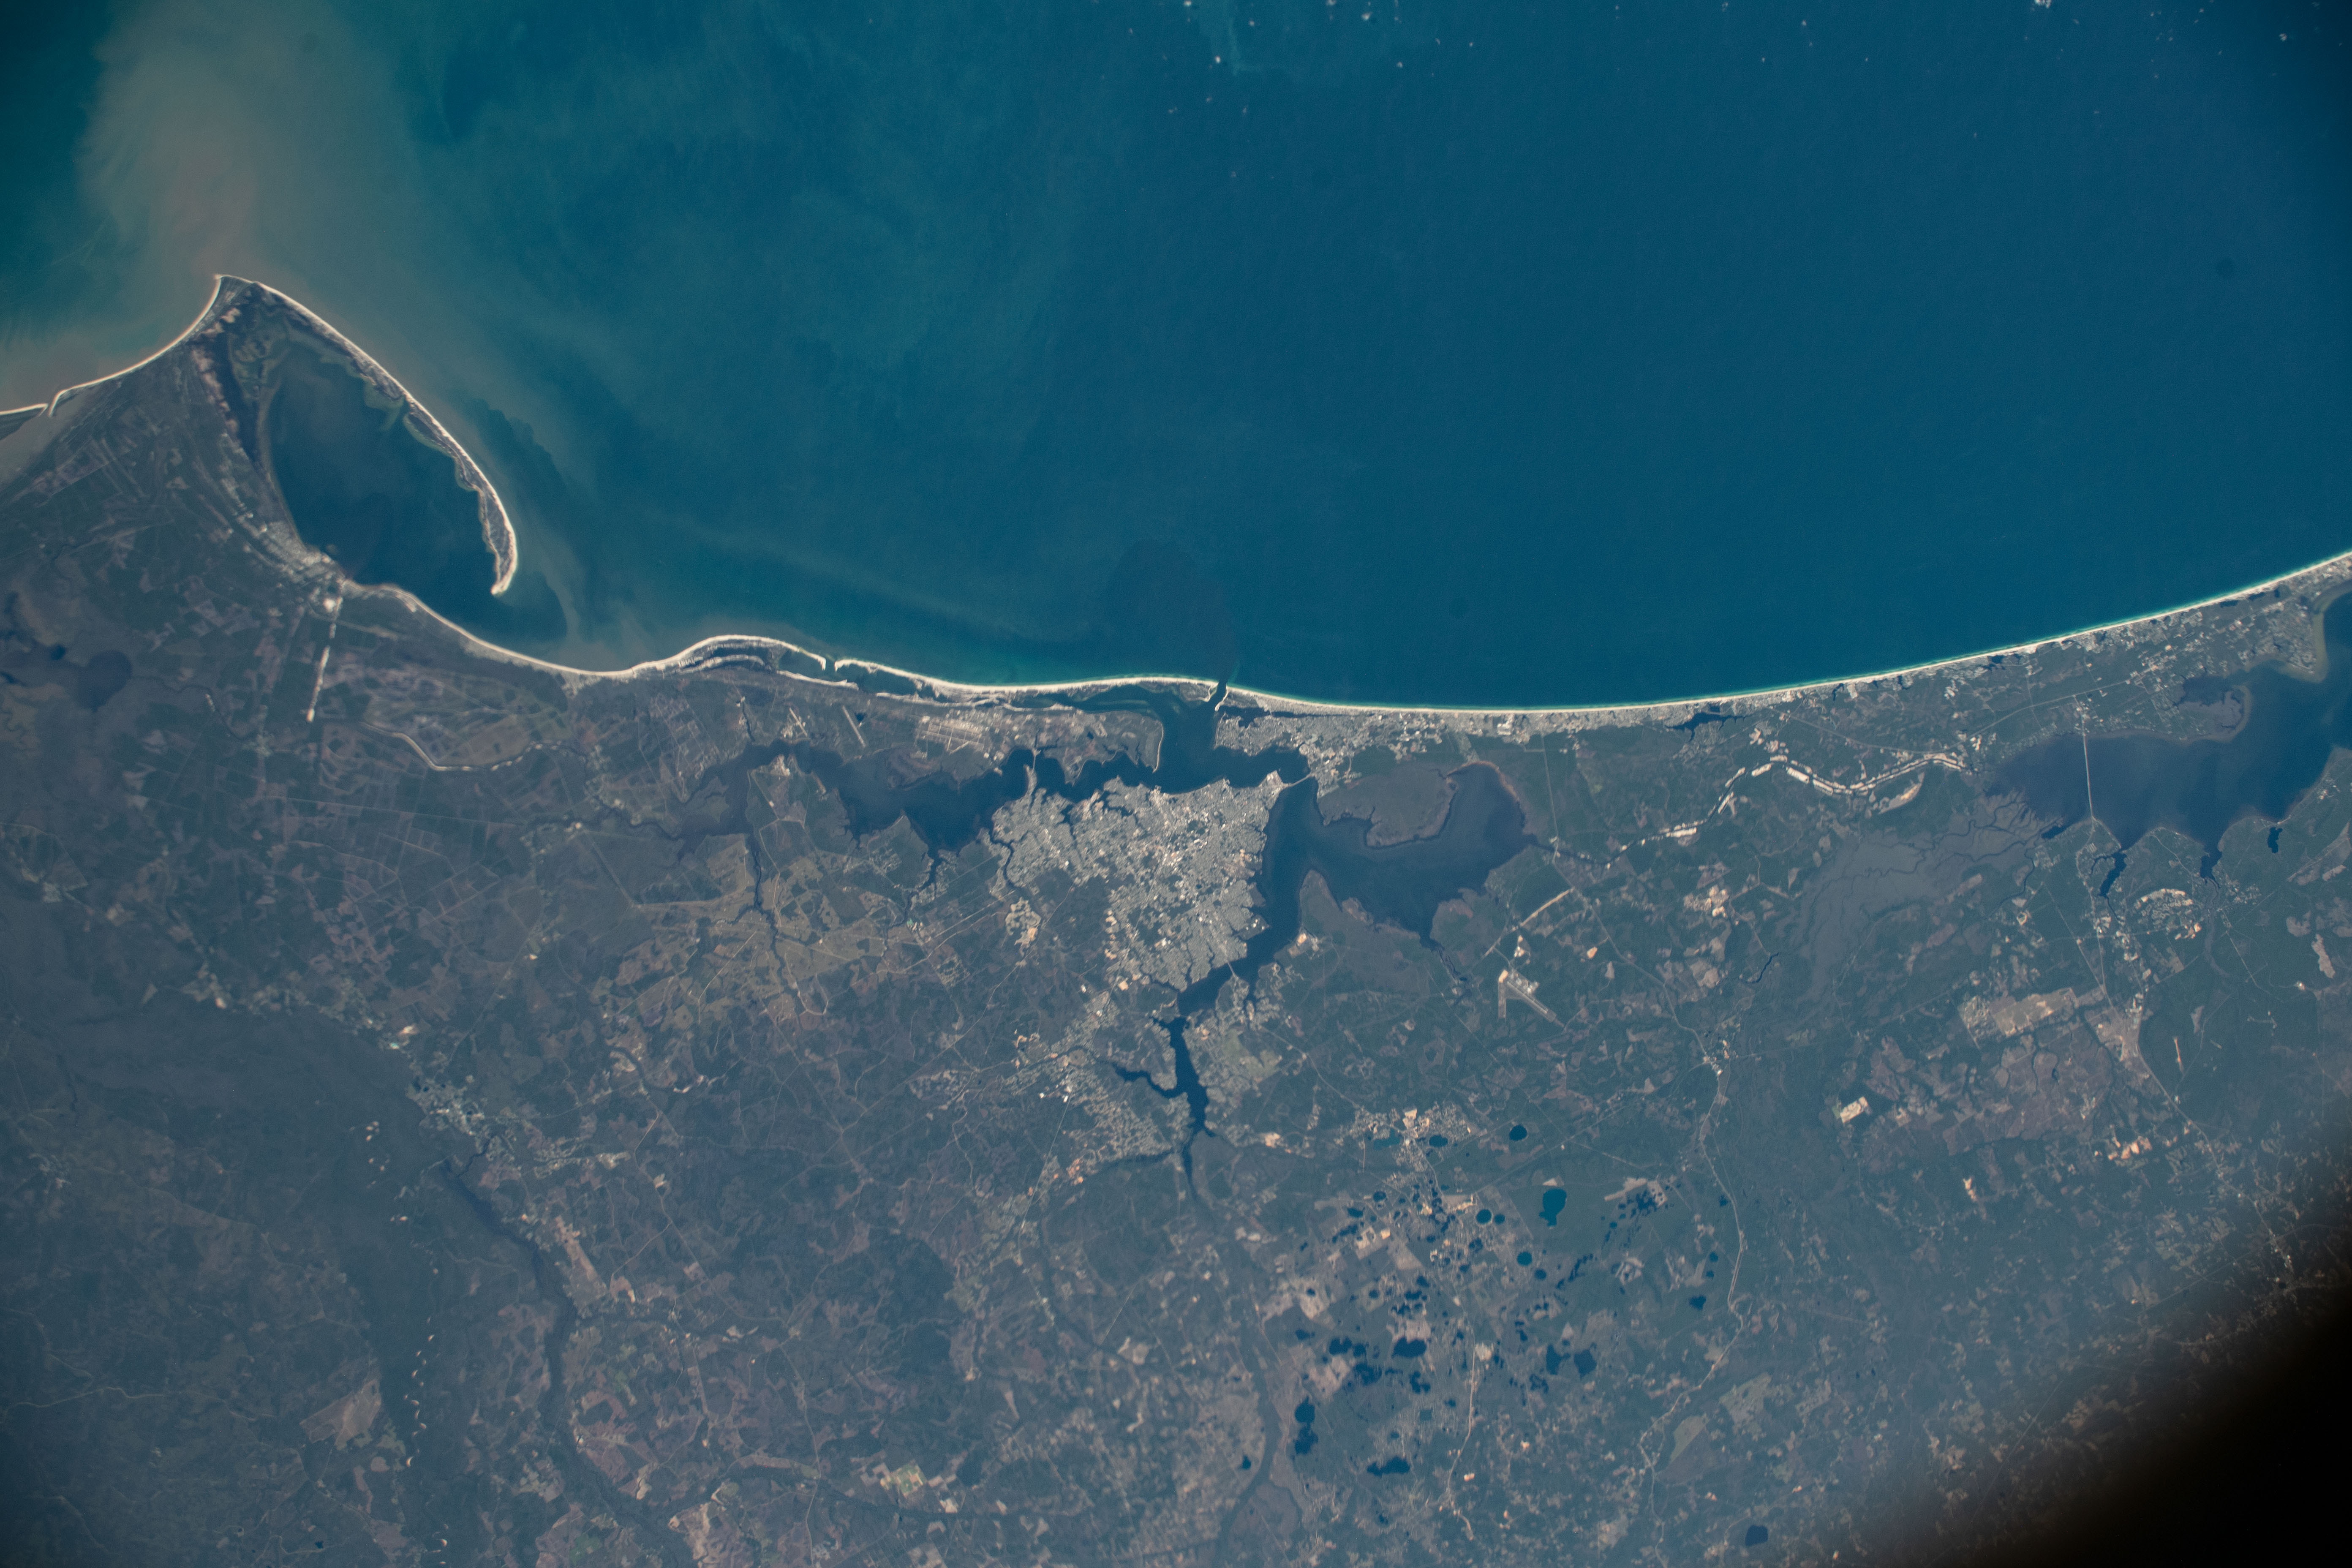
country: USA-FLORIDA
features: PANAMA CITY, SAINT JOSEPH BAY, SAINT ANDREW BAY, WEST BAY, CHOCTAWHATCHEE BAY
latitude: 30.1
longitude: -85.7
